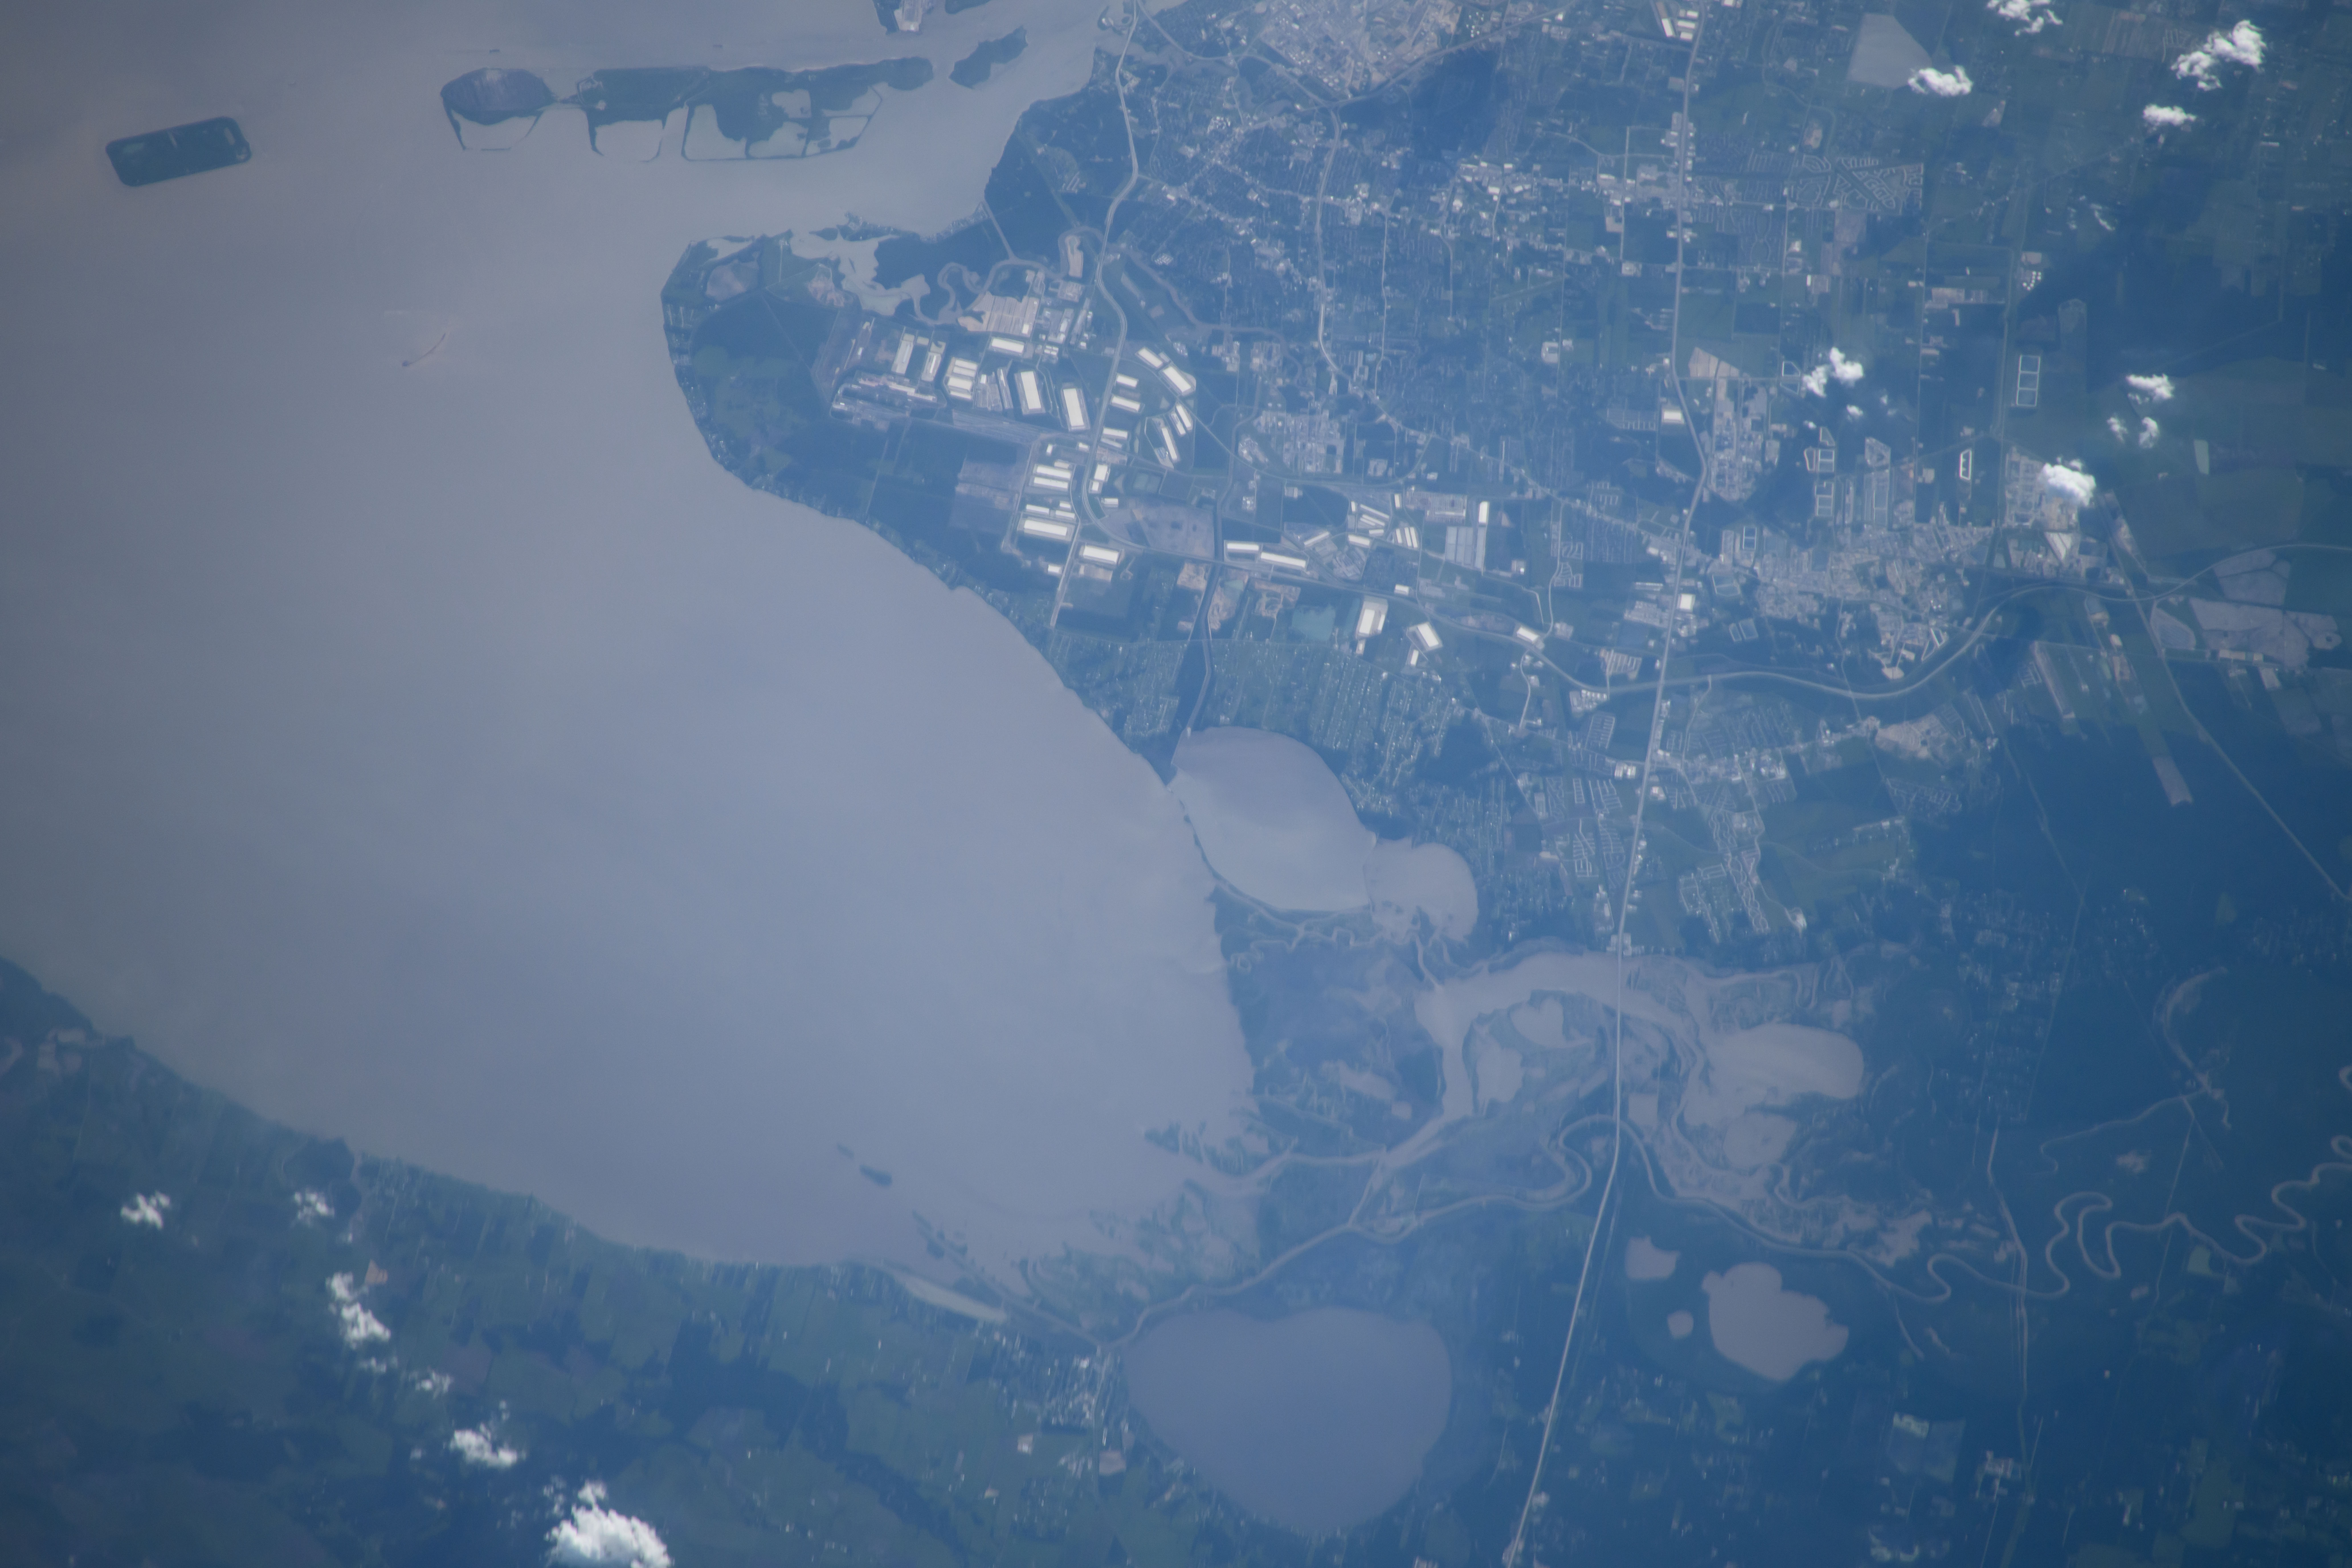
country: USA-TEXAS
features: TRINITY BAY, BAYTOWN, LAKE ANAHUAC, MONT BELVIEU
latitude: 29.8
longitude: -94.8
